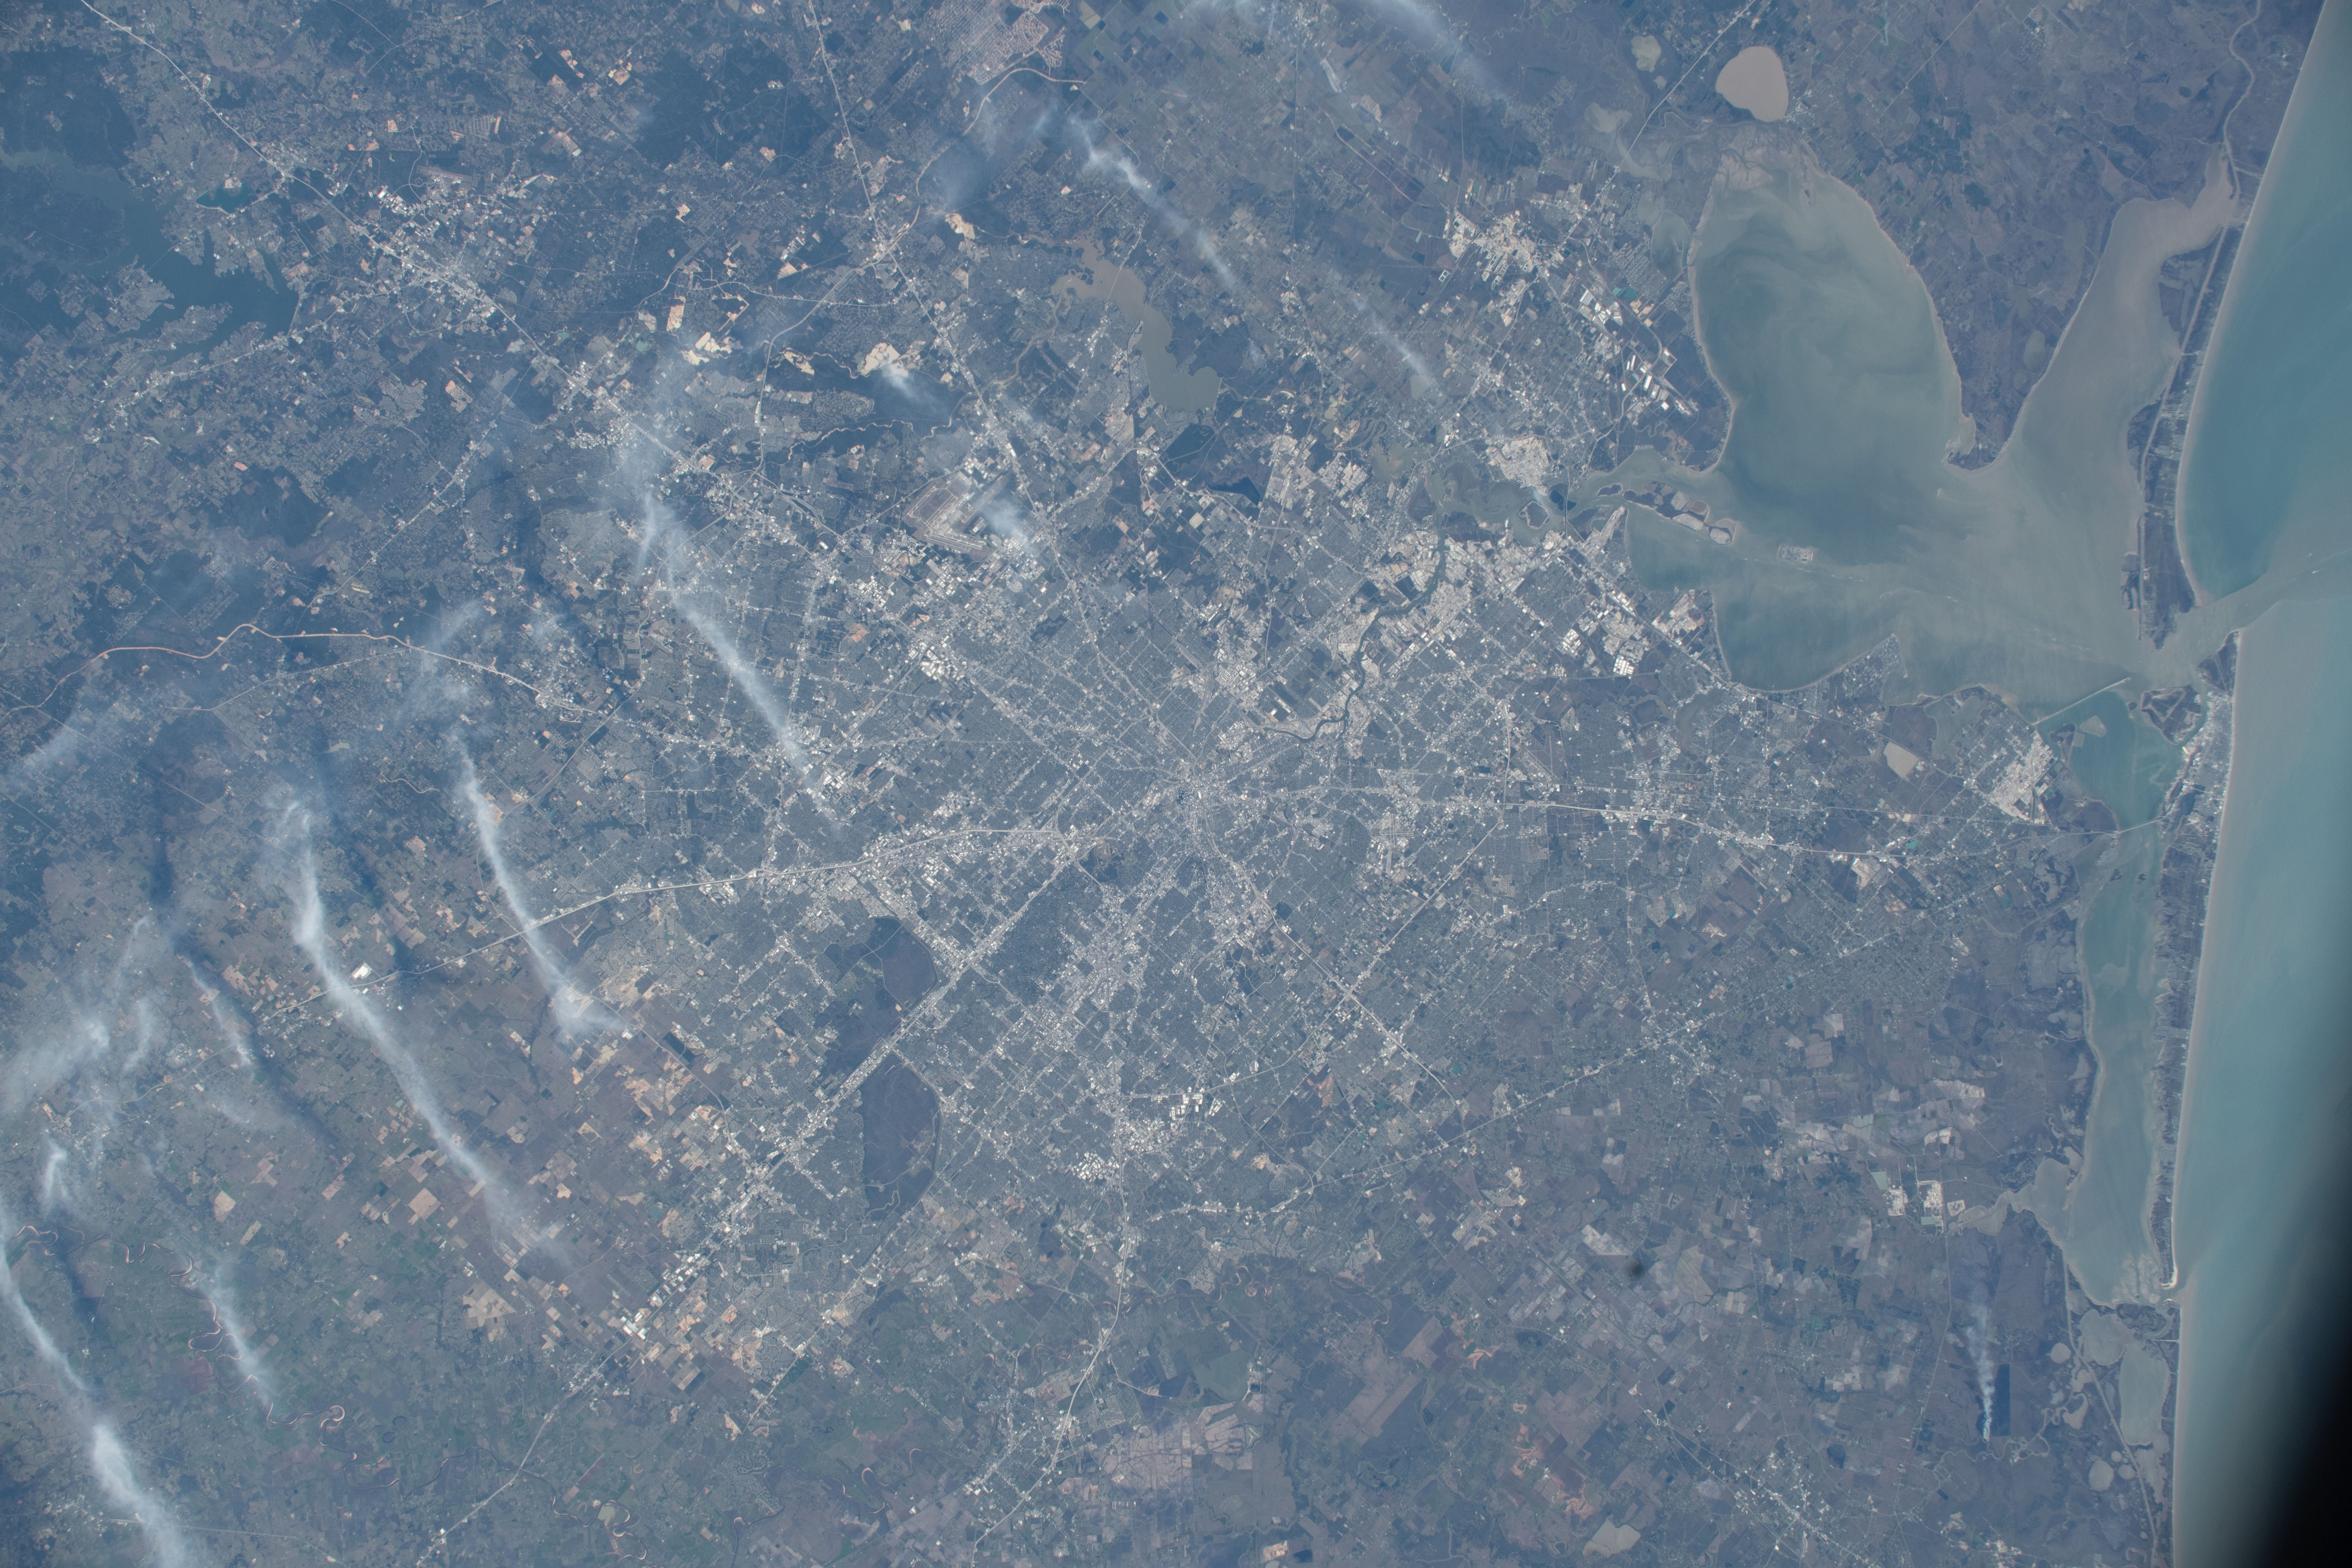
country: USA-TEXAS
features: HOUSTON, GALVESTON ISLAND, GALVESTON BAY, TRINITY BAY
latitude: 29.8
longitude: -95.4
